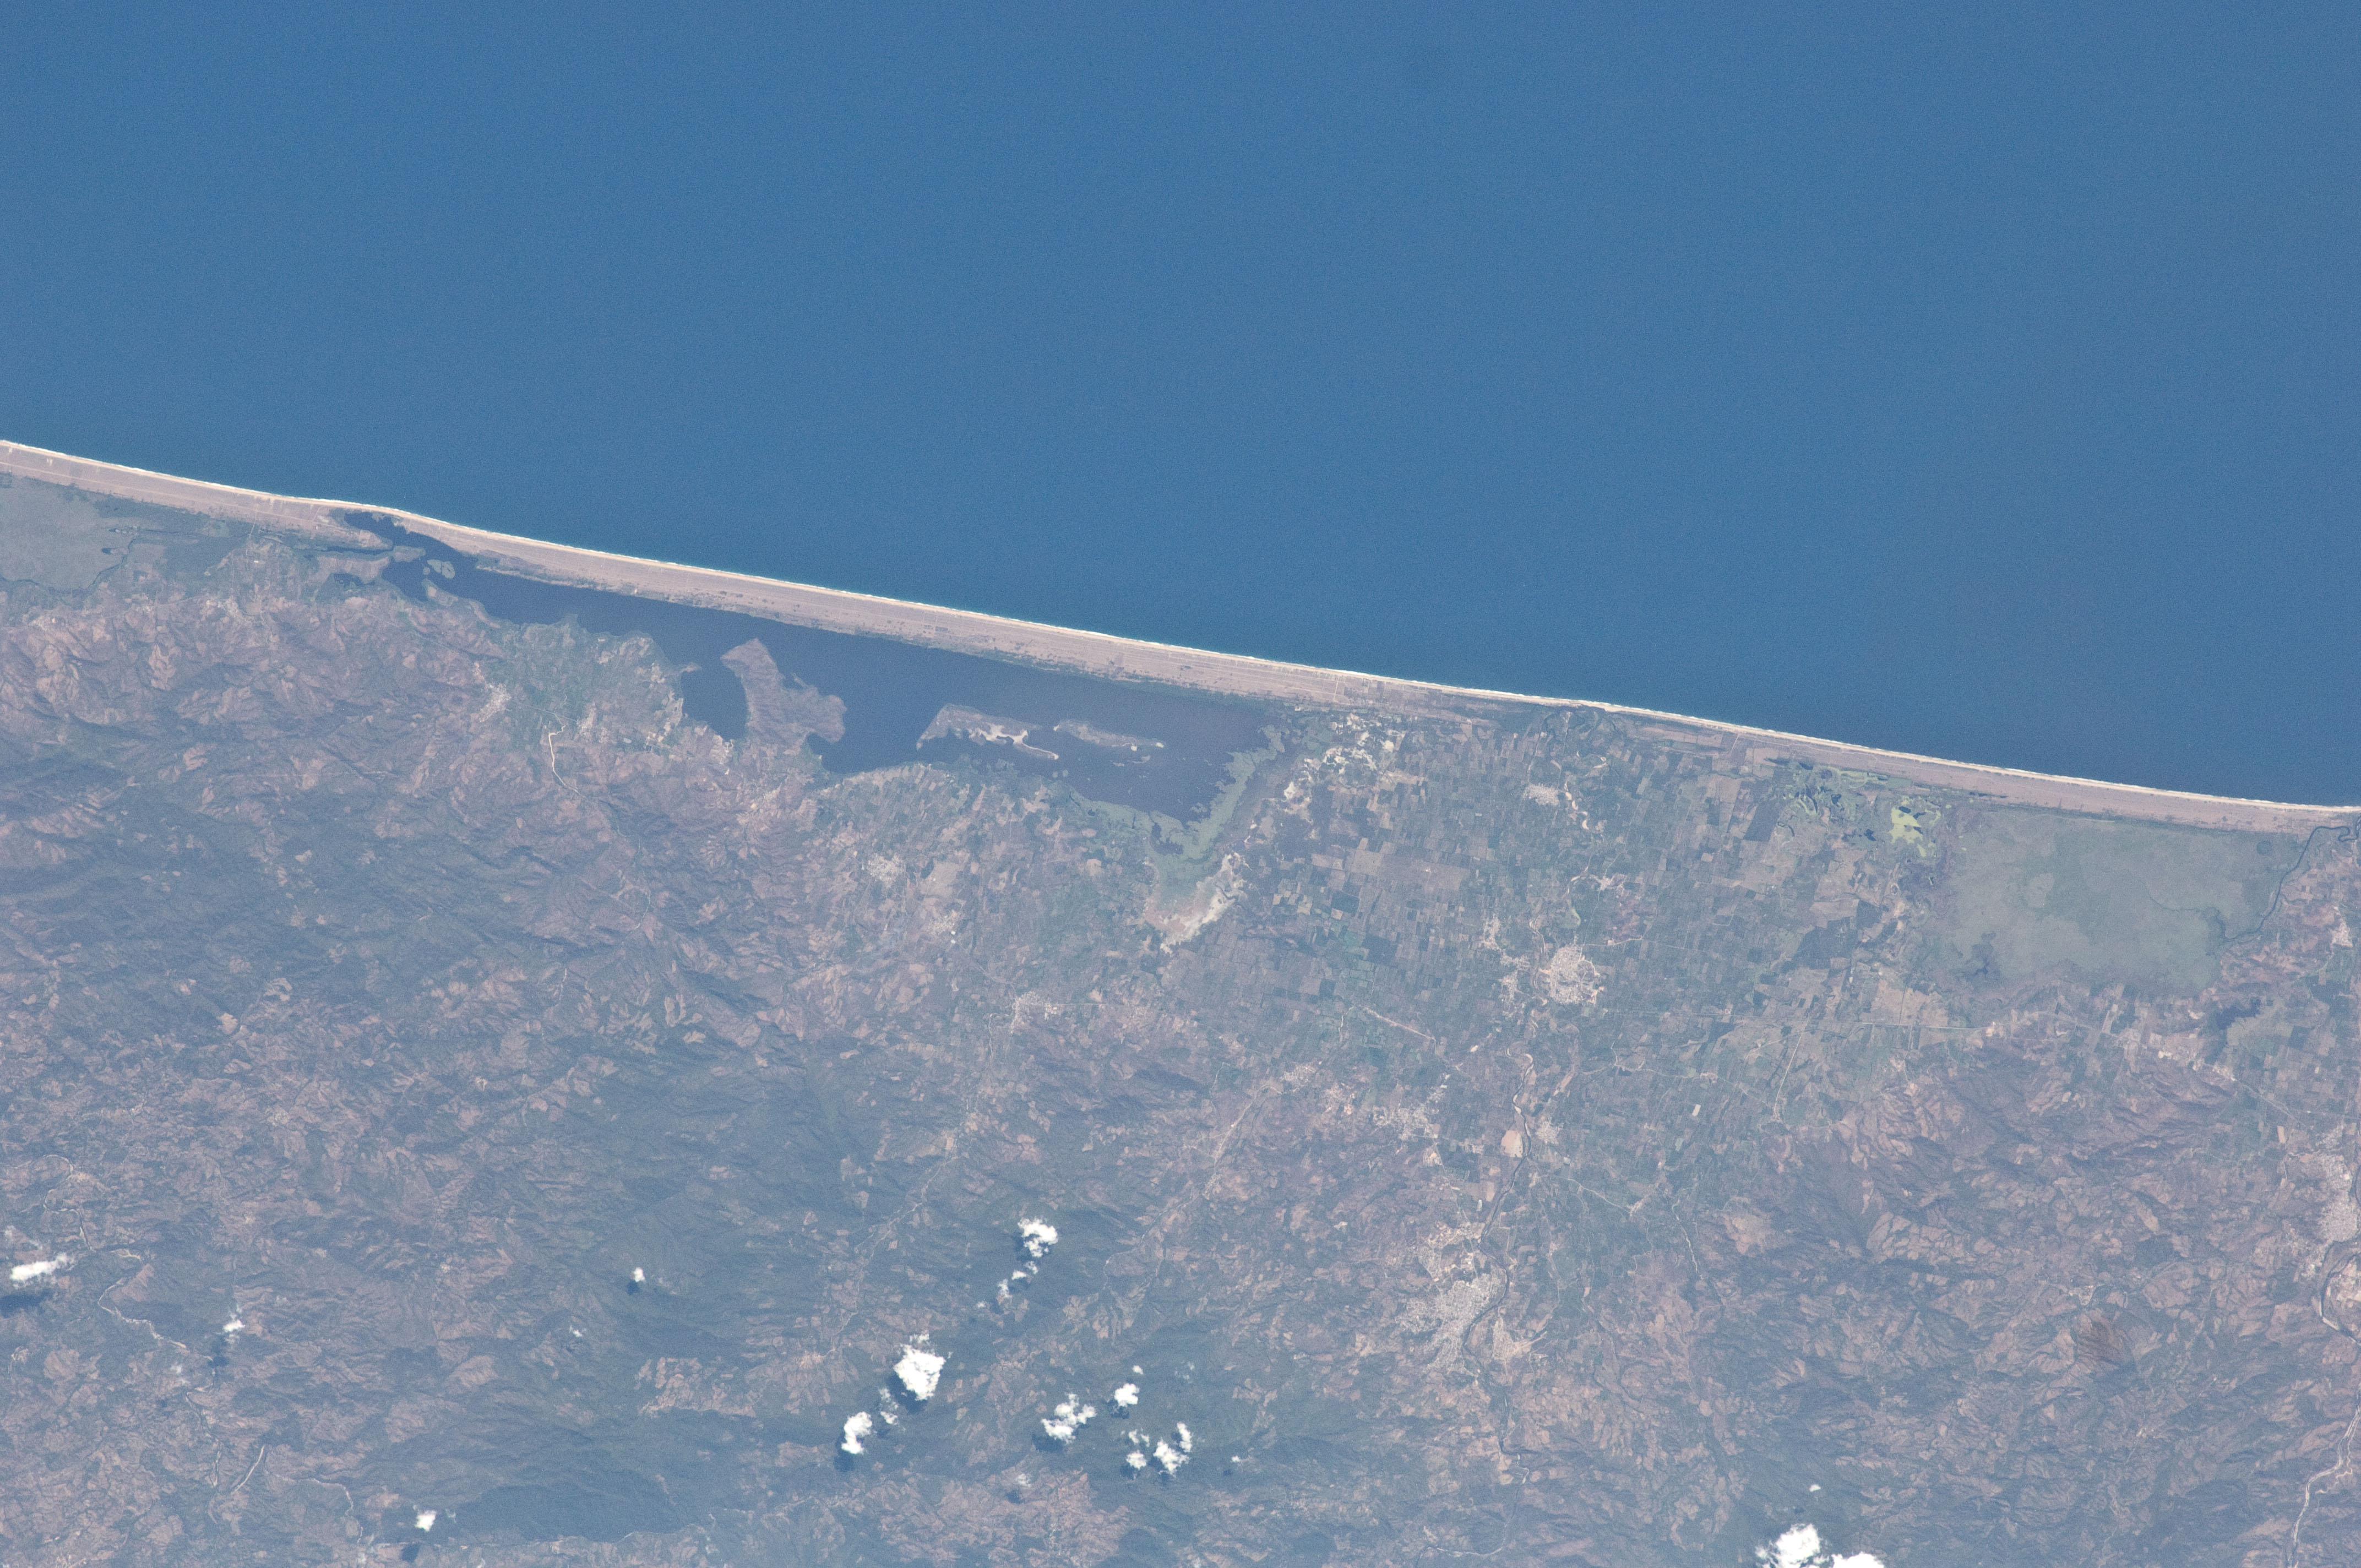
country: MEXICO
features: PACIFIC O., COAST, MITLA LAGOON, ATOYAC, MTS., FOR., TOWNS
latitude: 17.1
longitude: -100.4
